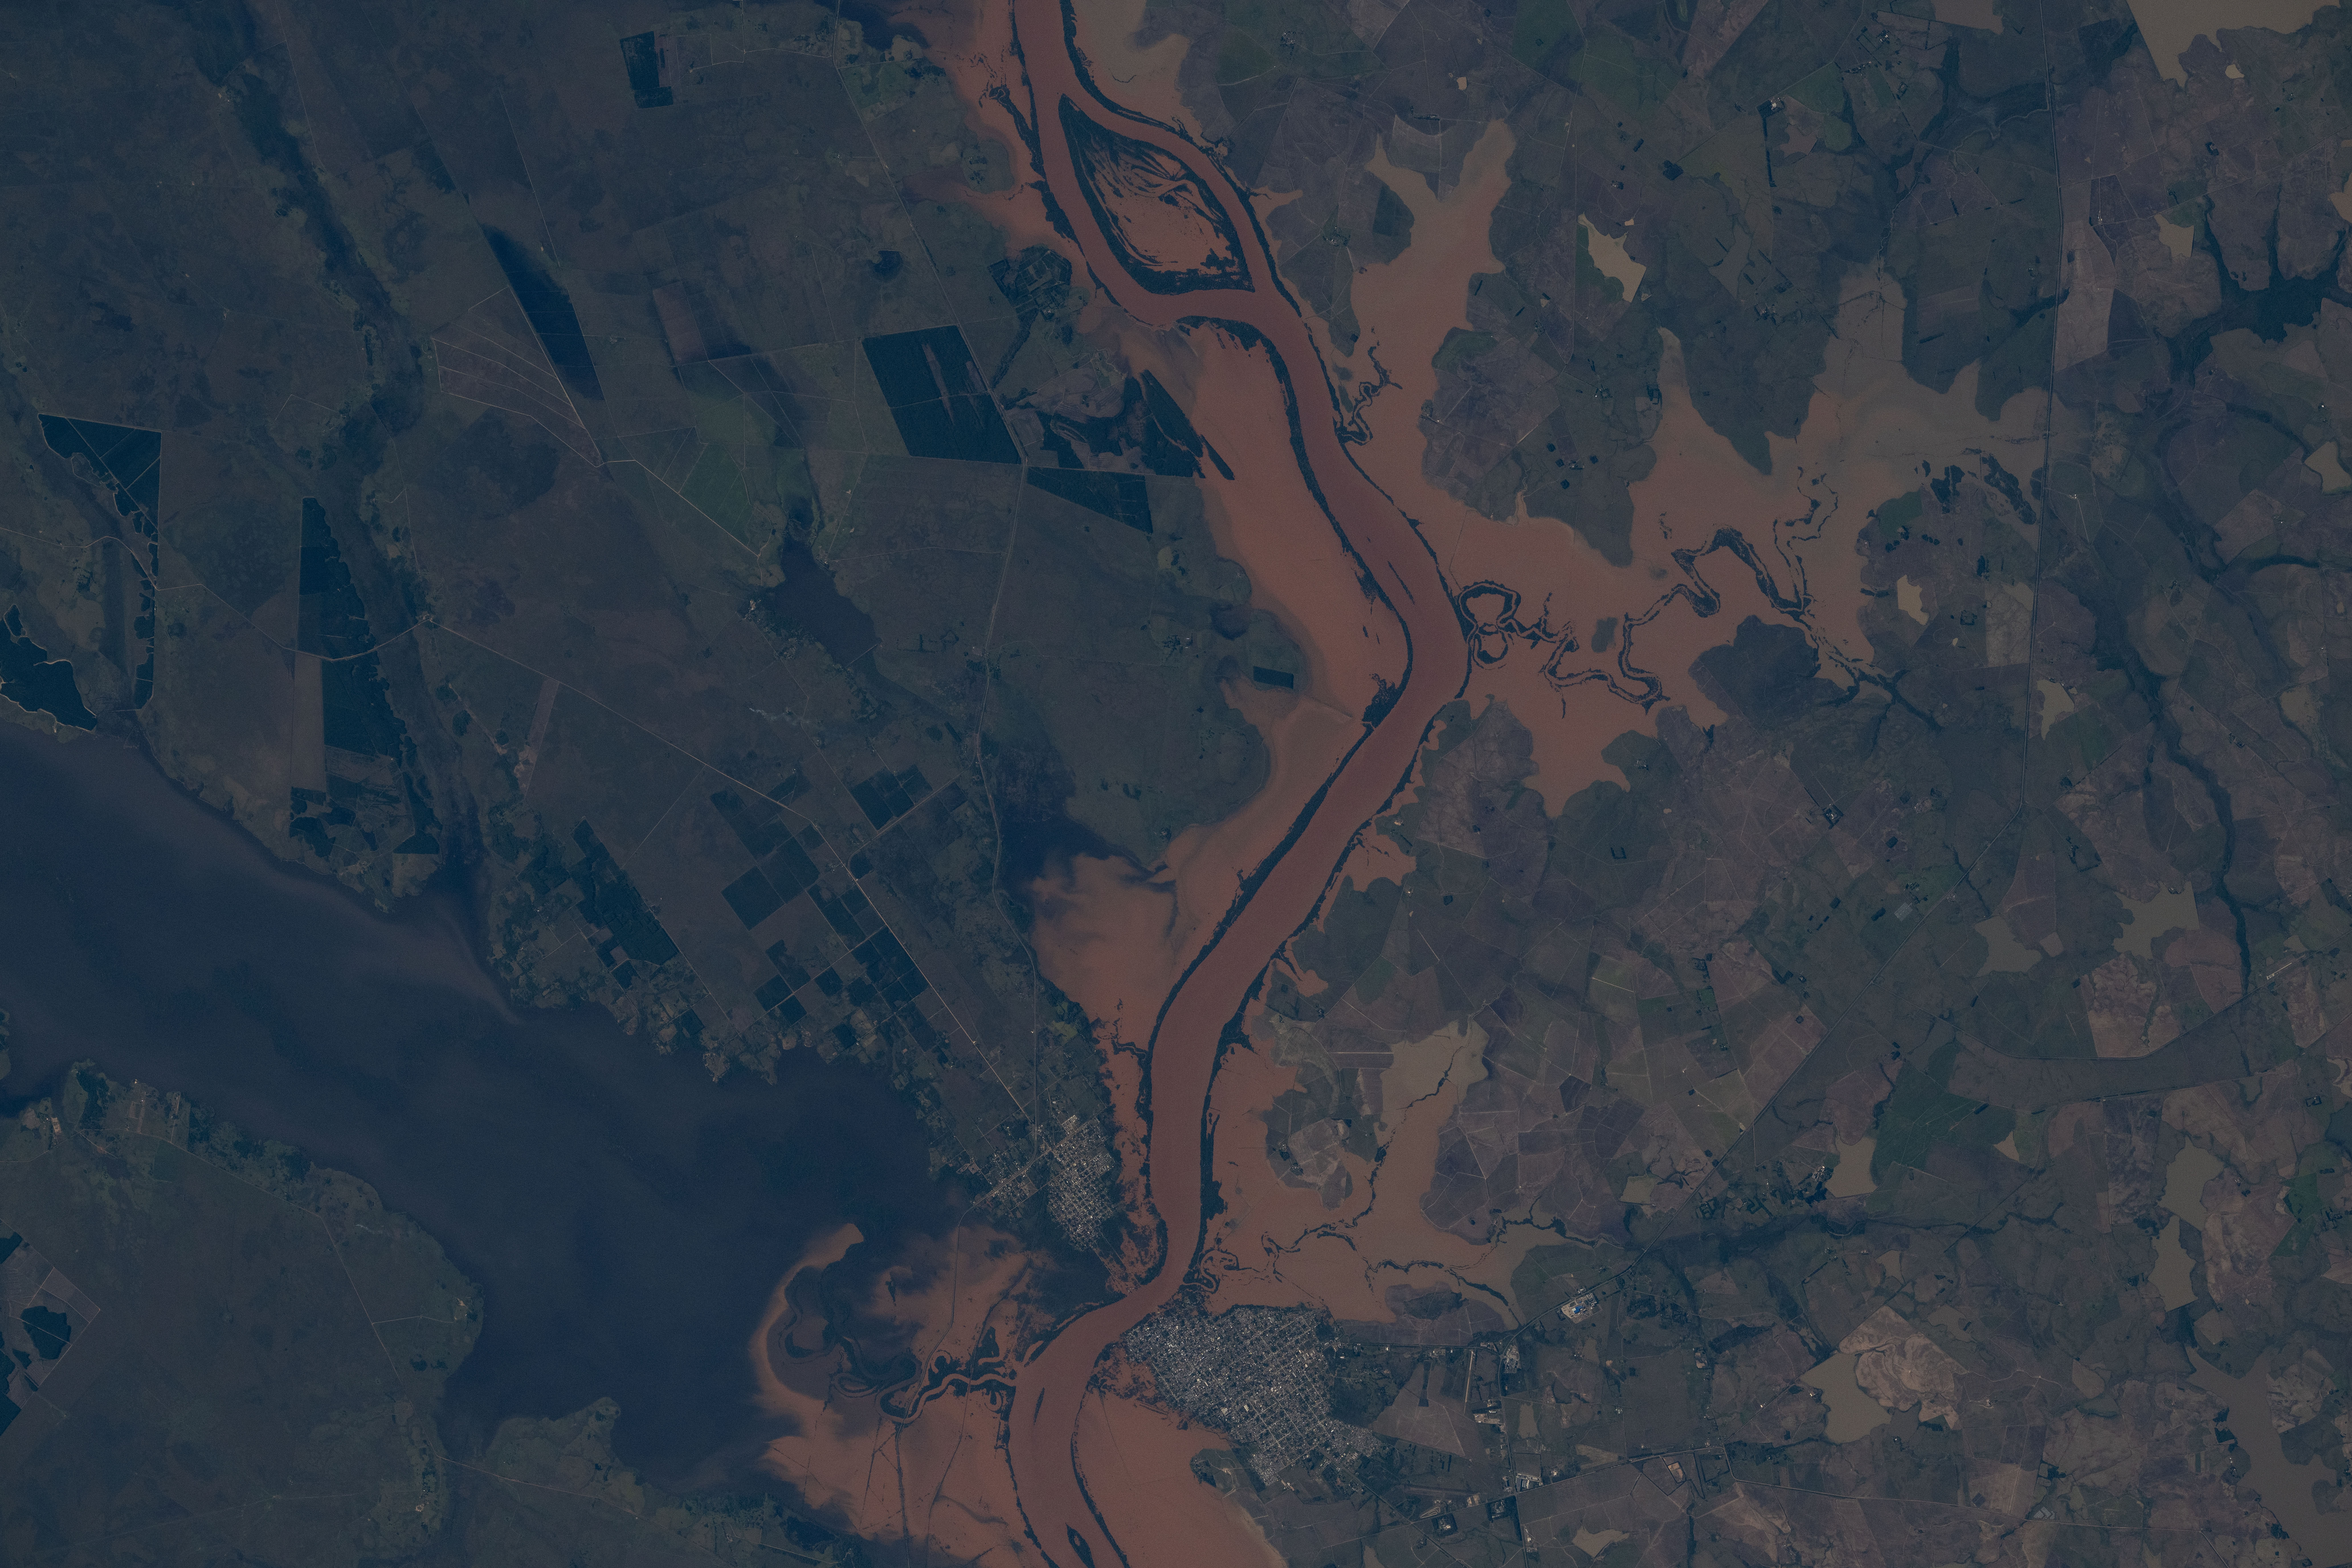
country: ARGENTINA
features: FLOODING, URUGUAY RIVER, ITAQUI, ALVEAR
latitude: -29.1
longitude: -56.5
